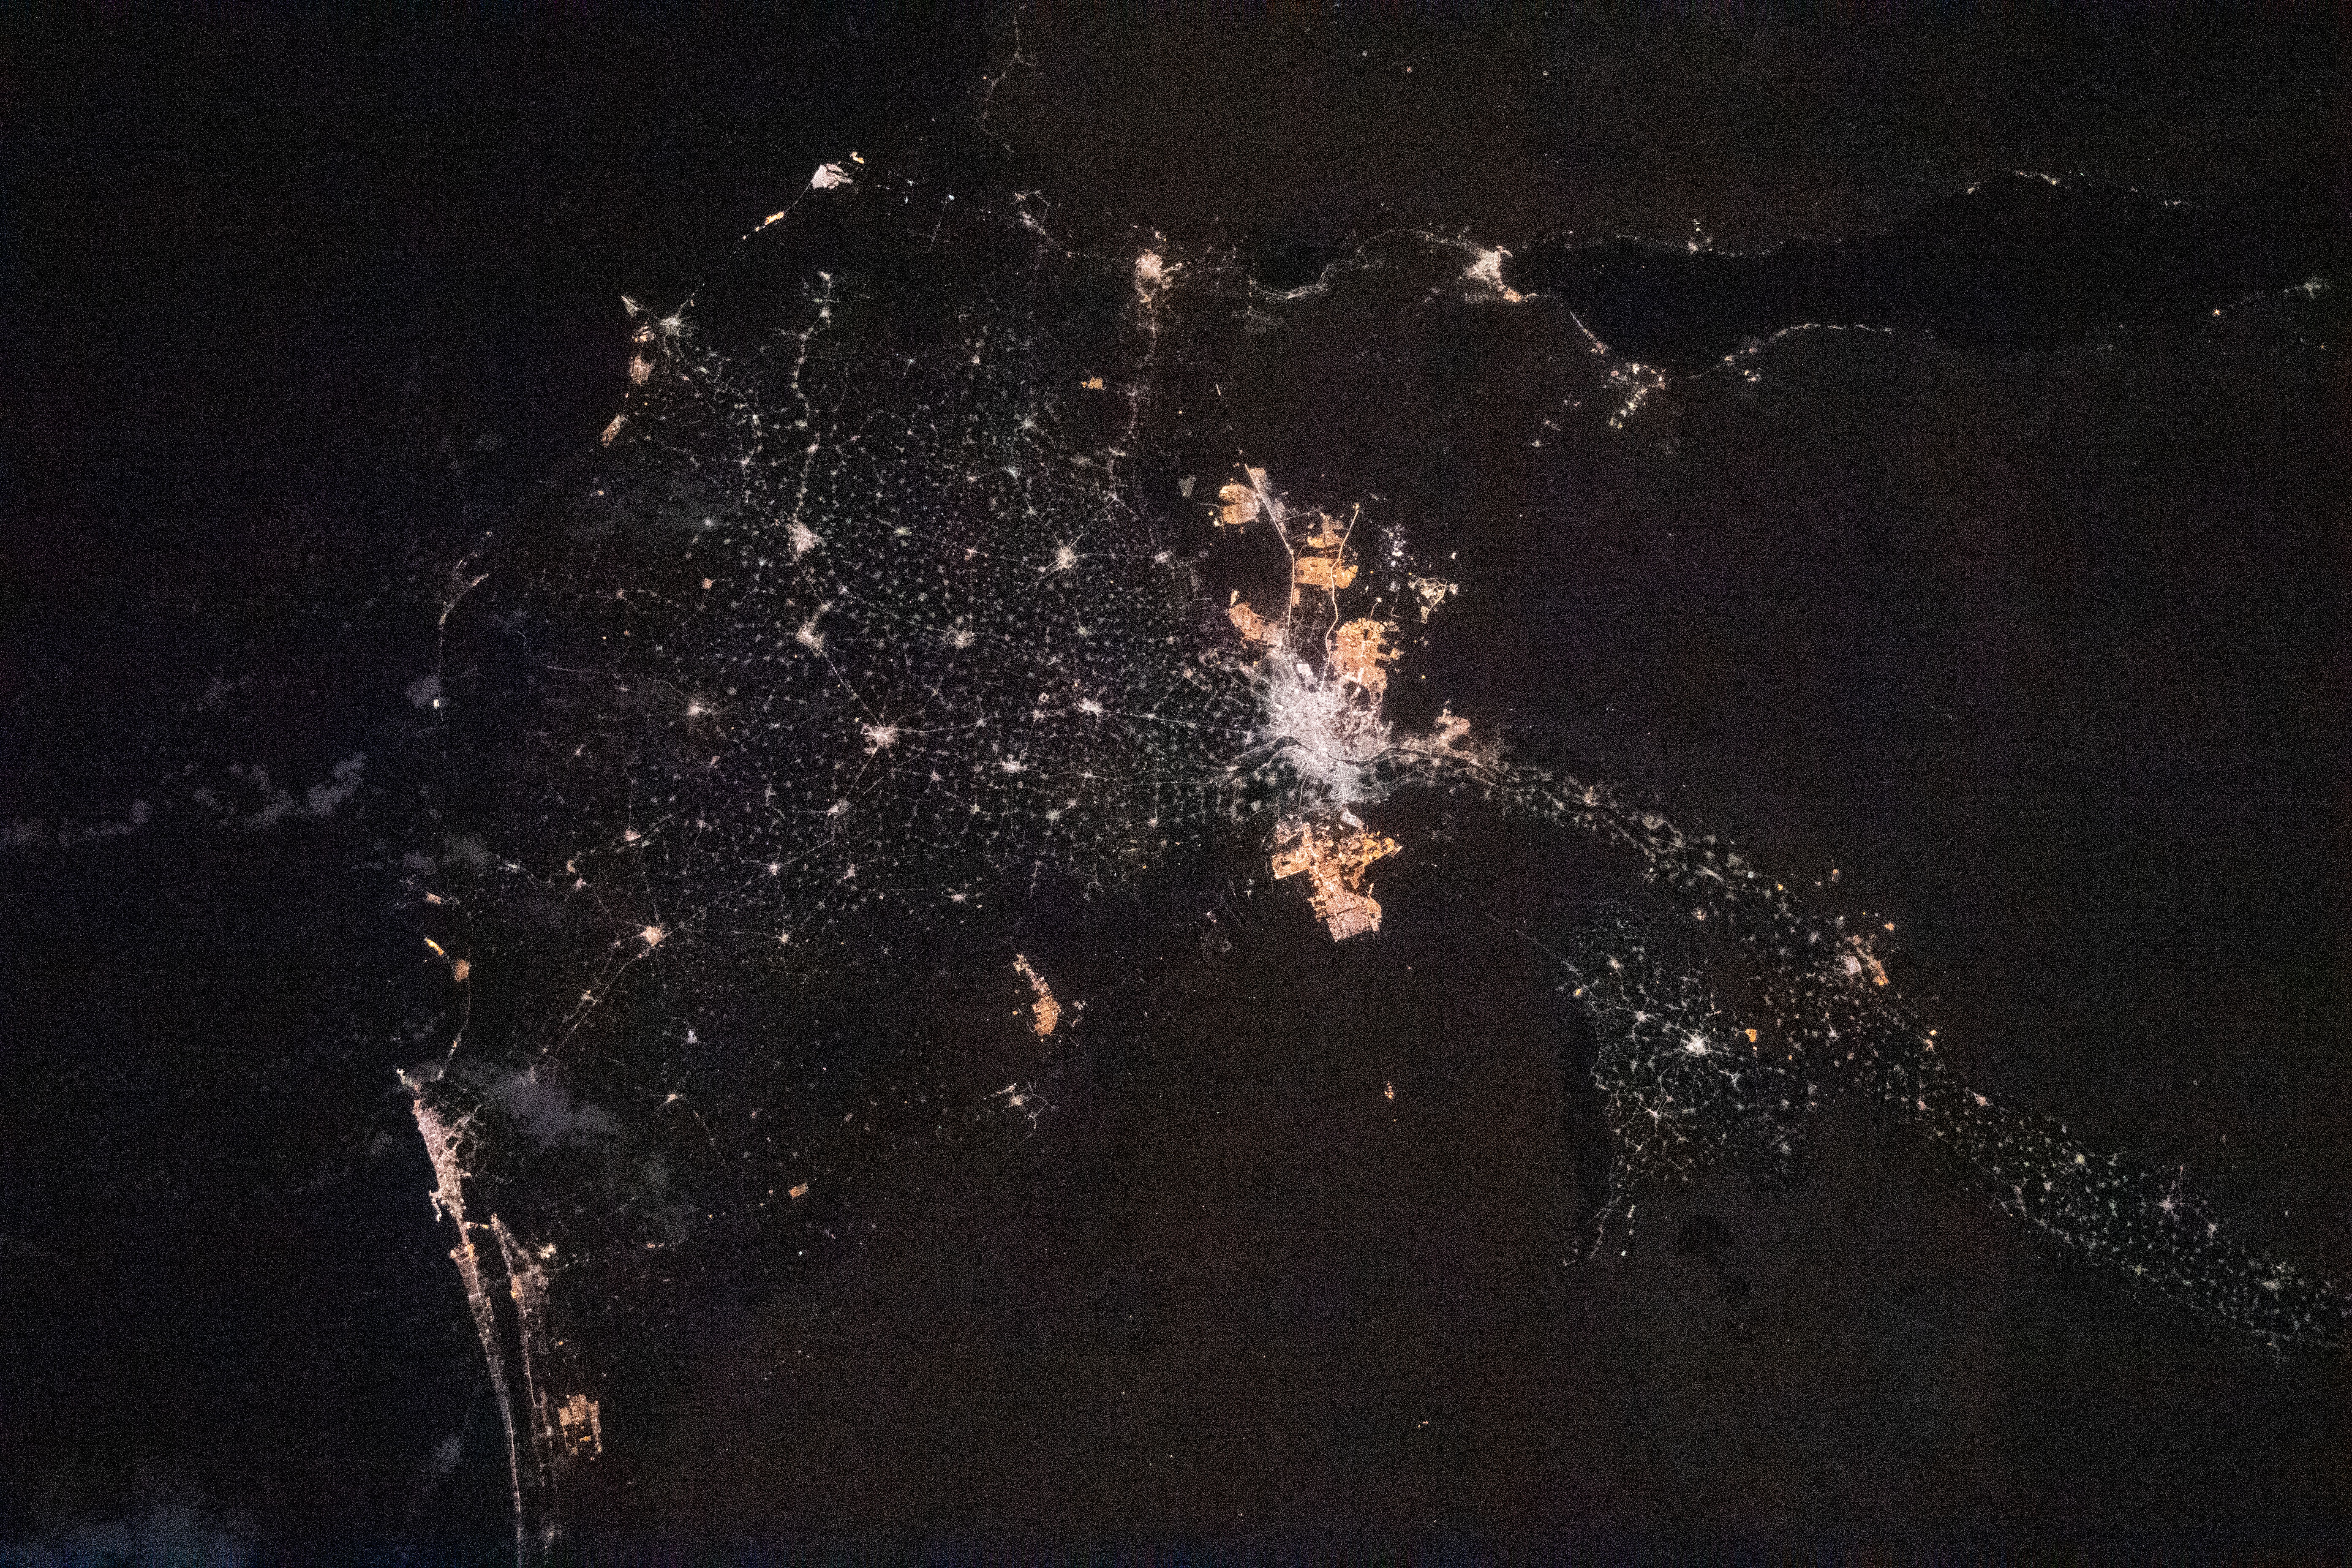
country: EGYPT
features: CAIRO CITY NIGHT LIGHTS
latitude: 30.0
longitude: 31.5
